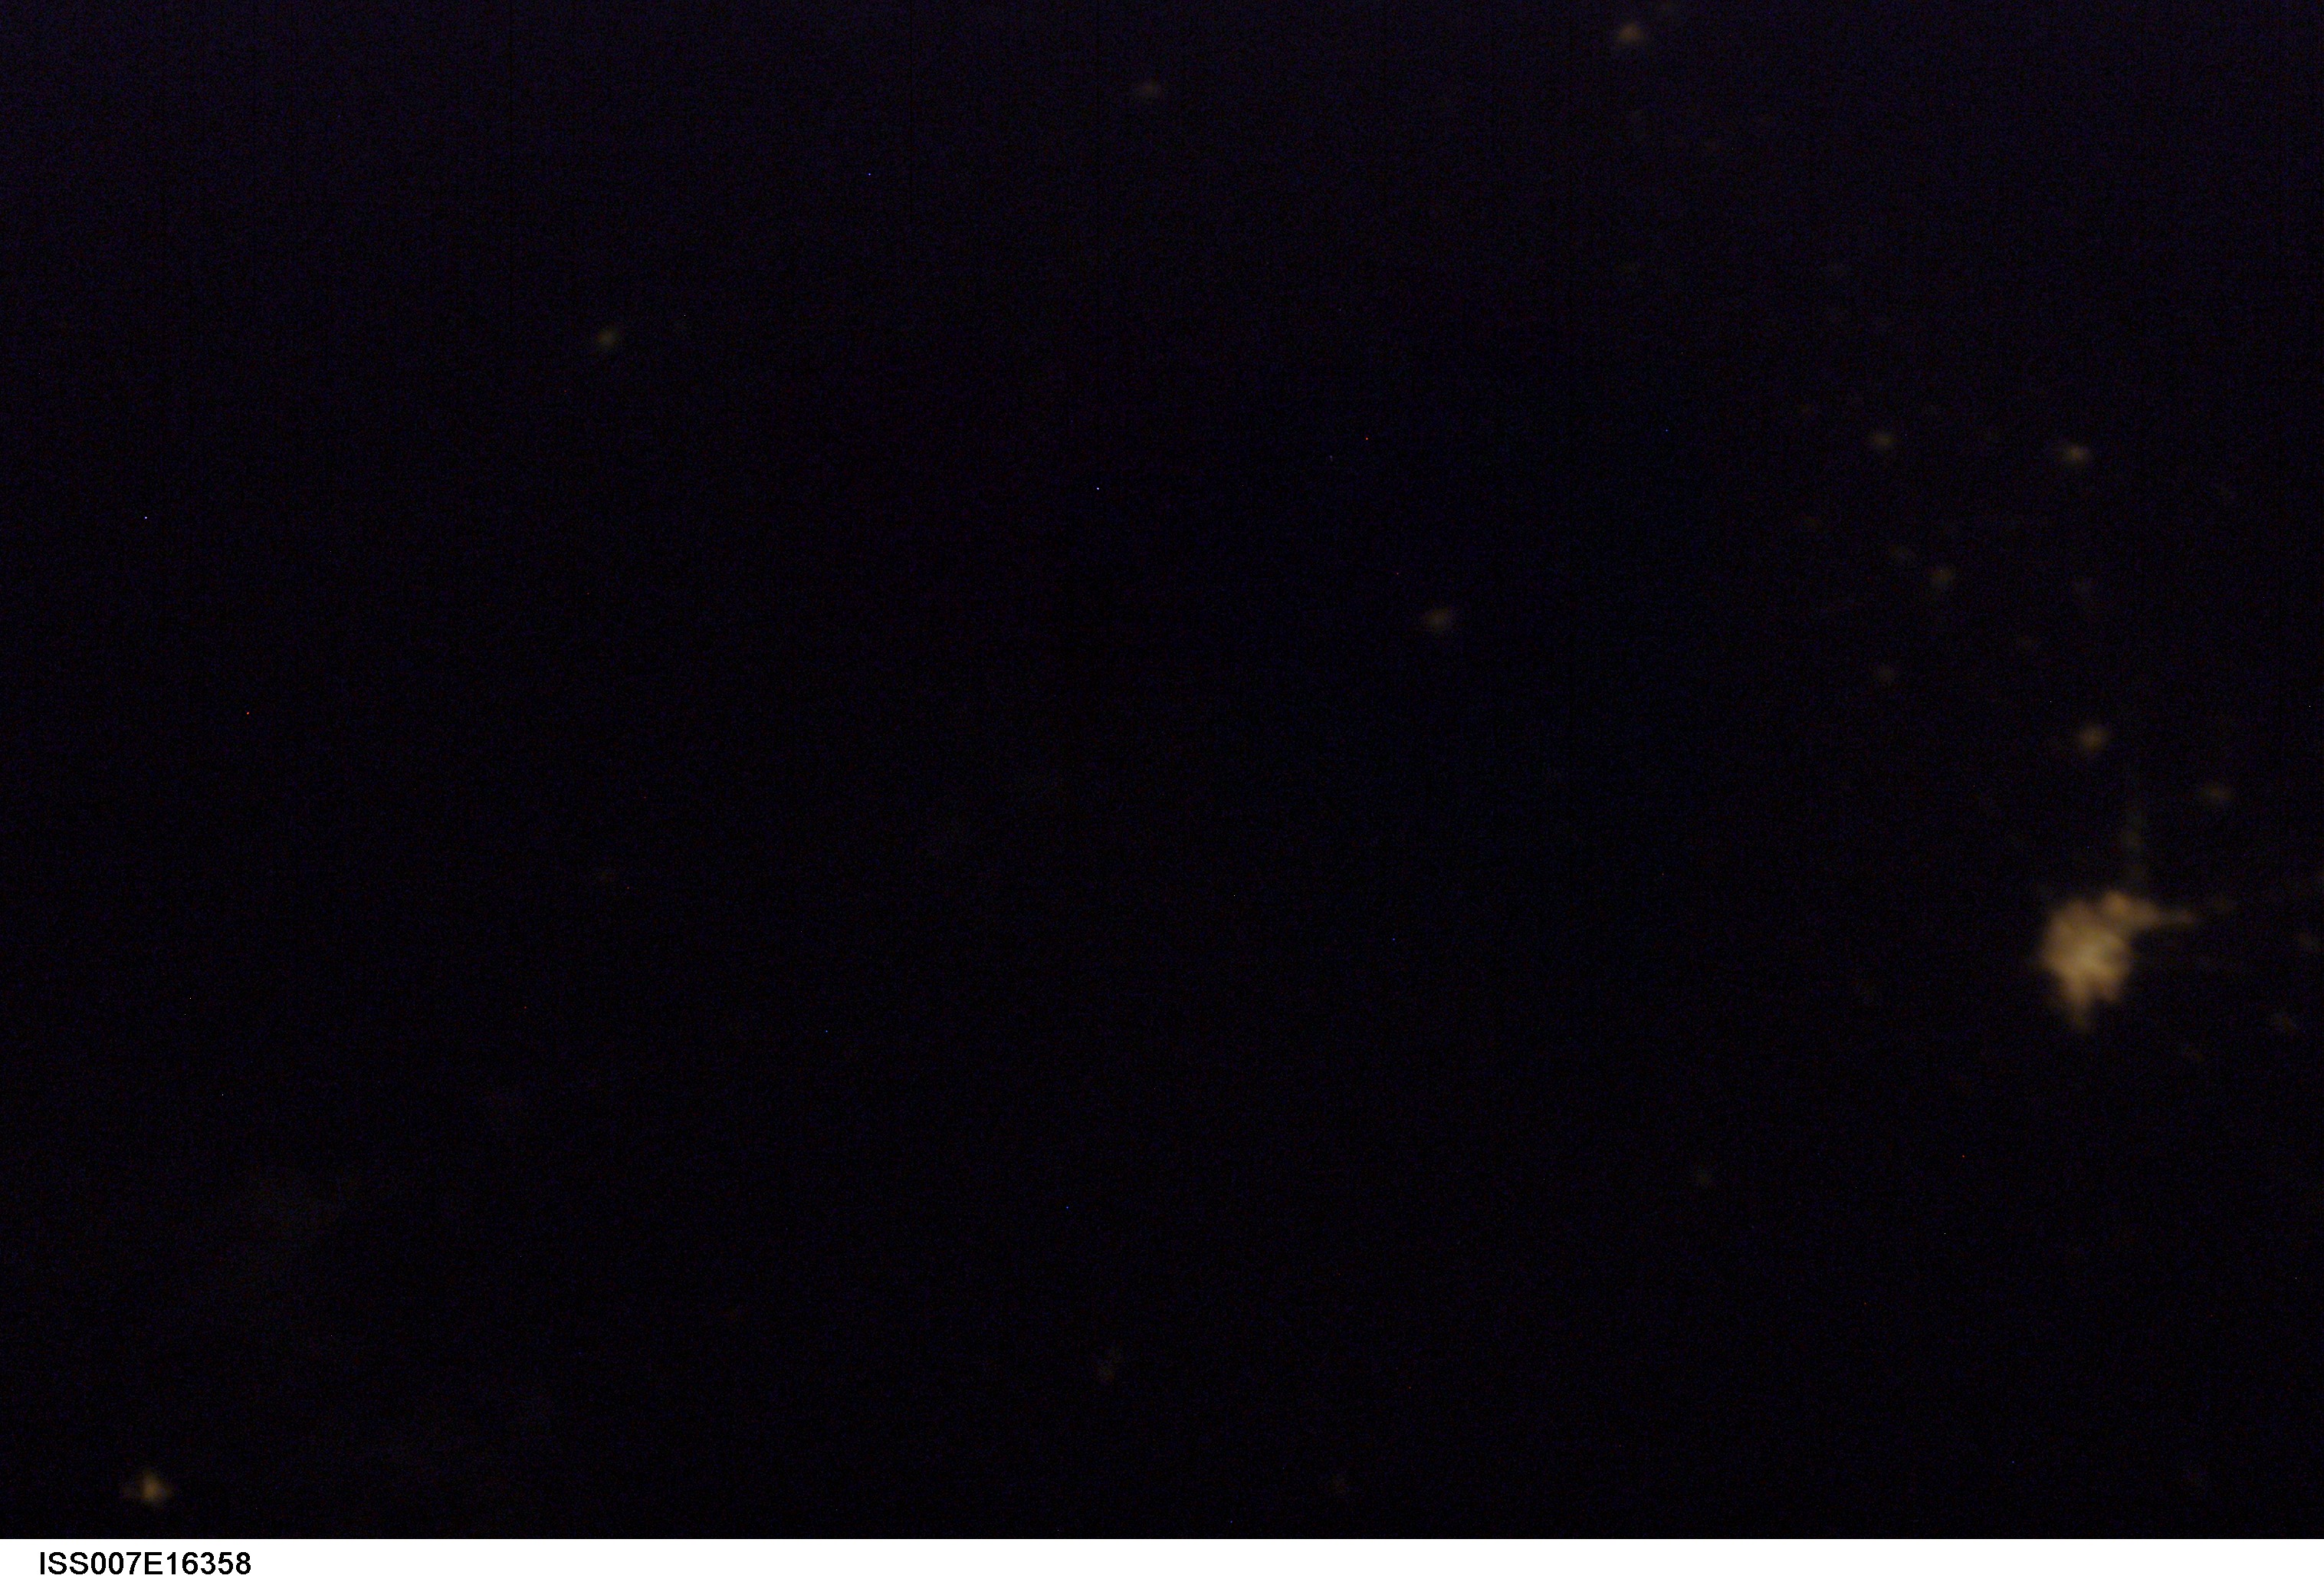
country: MEXICO
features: UNIDENTIFIED CITY AT NIGHT
